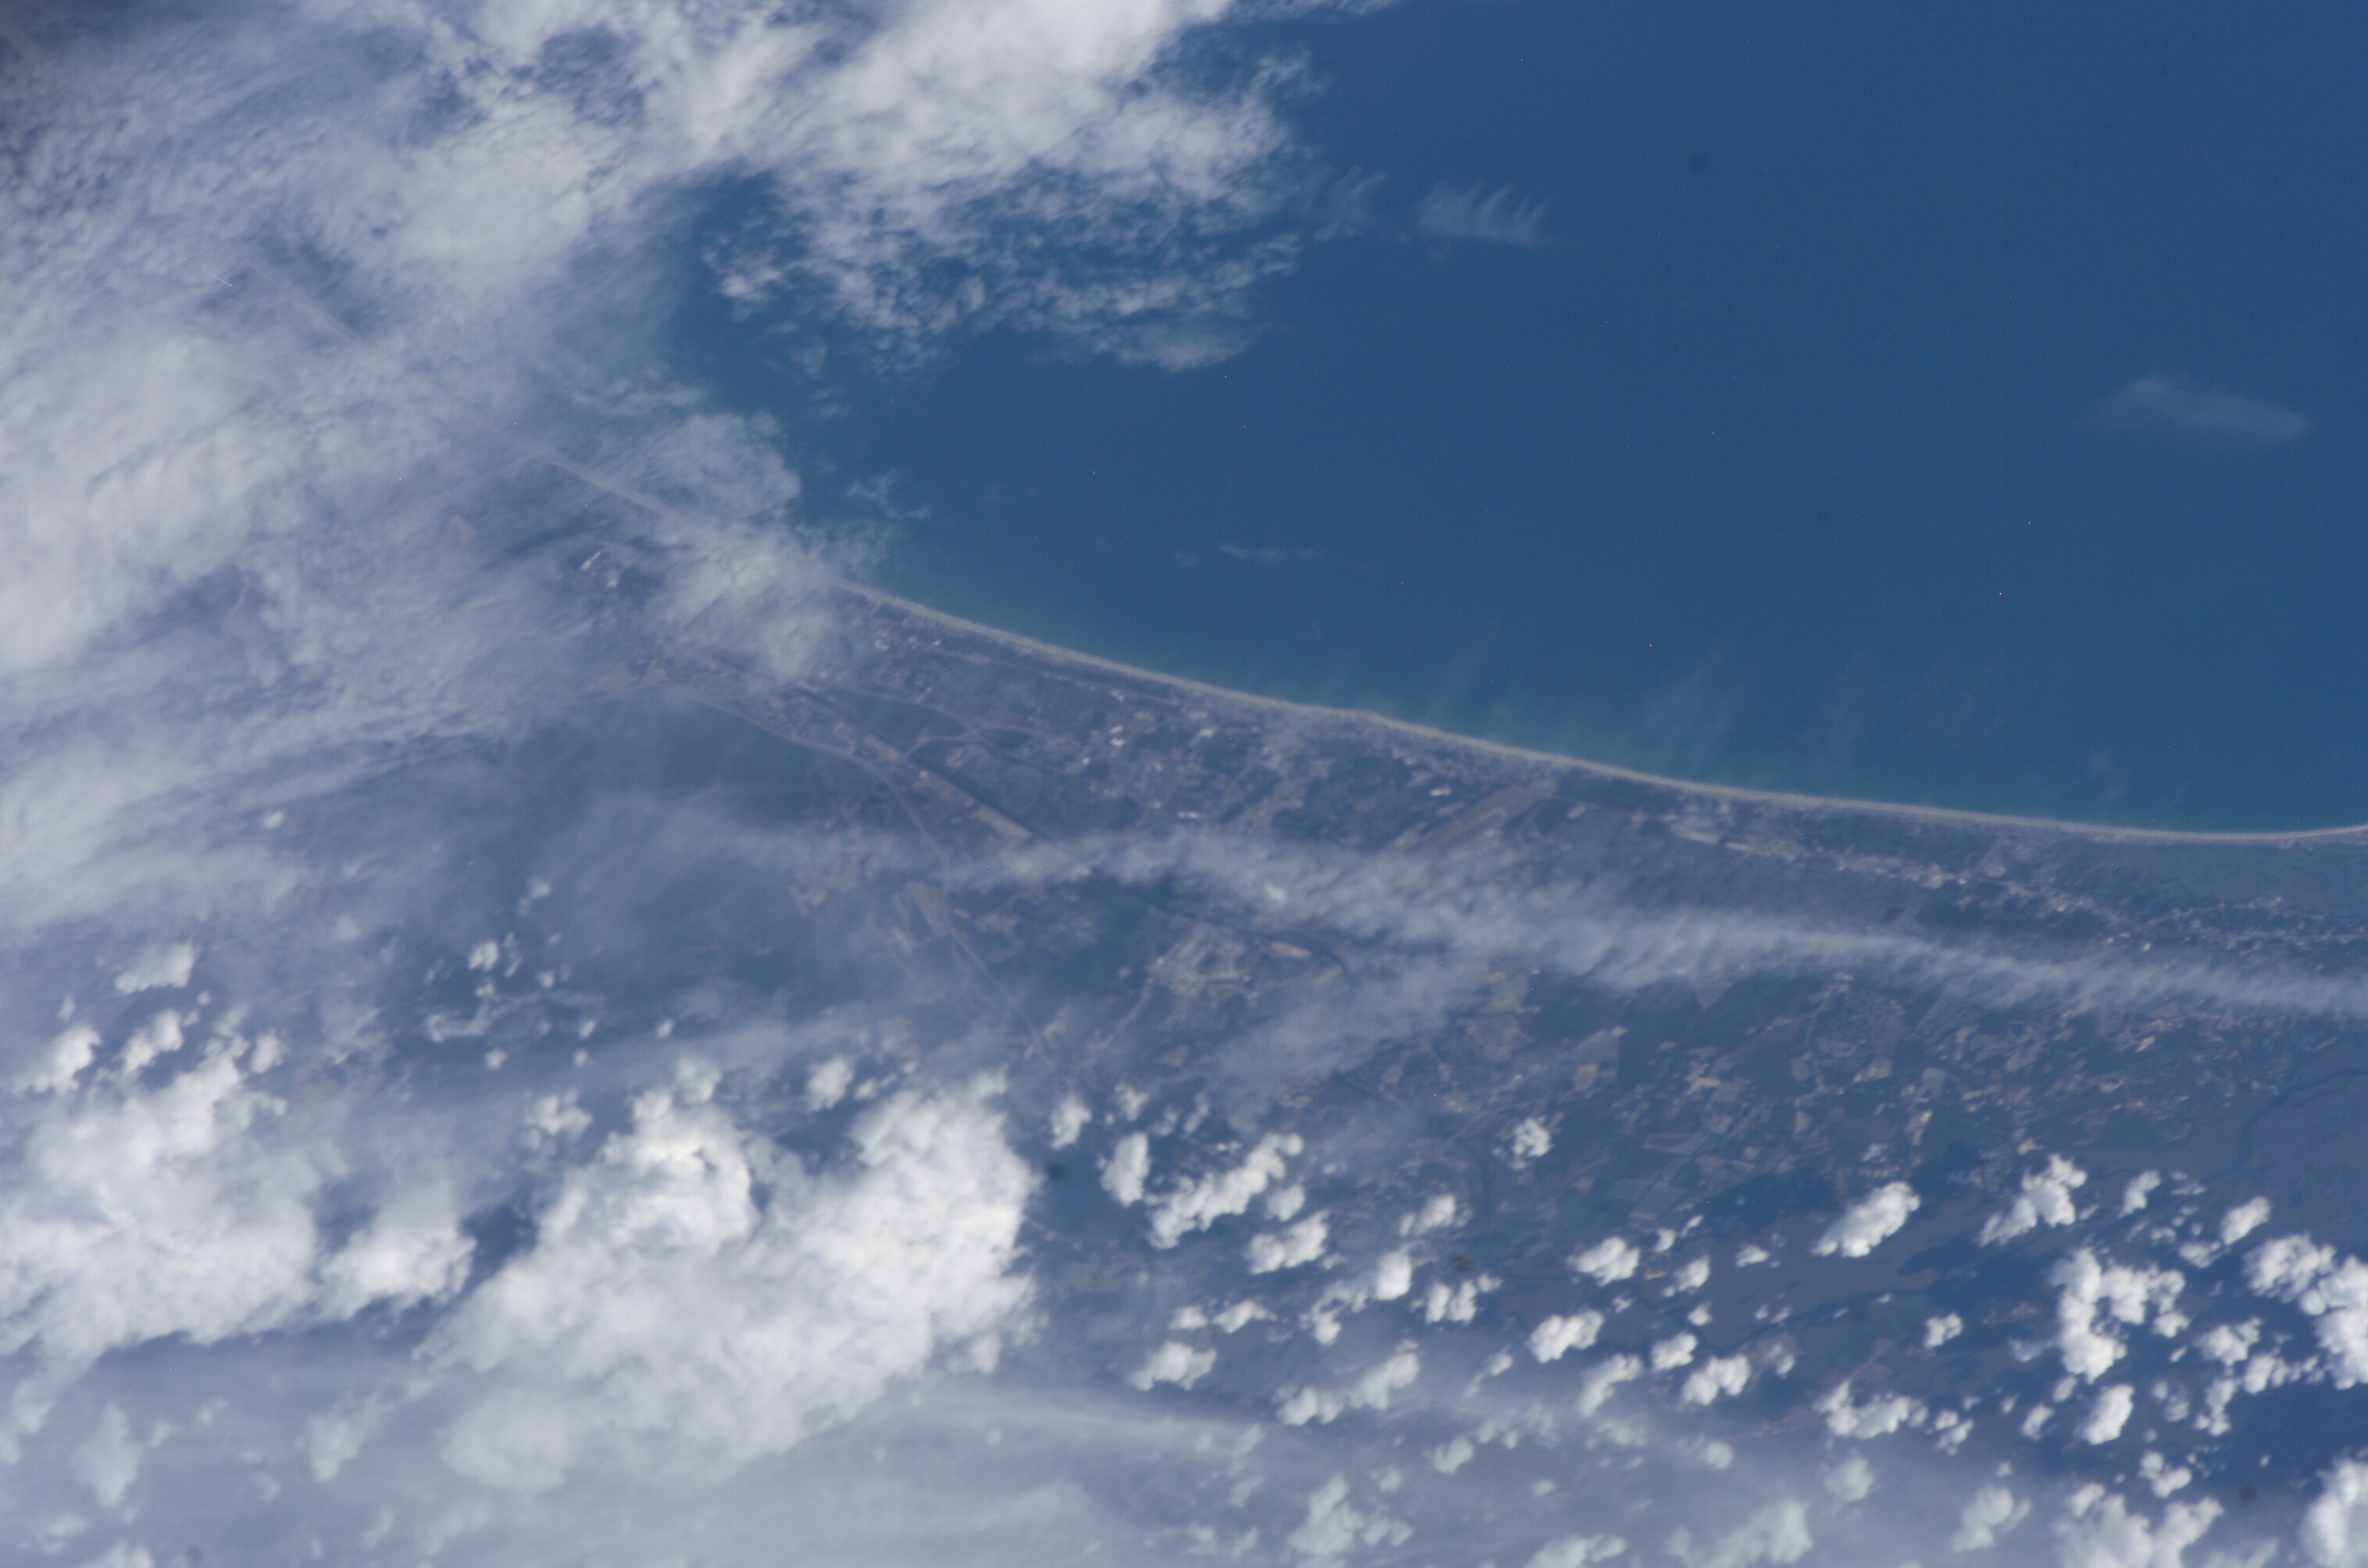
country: USA-SOUTH CAROLINA
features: MYRTLE BEACH, SURFSIDE BEACH
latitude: 33.7
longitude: -78.9
